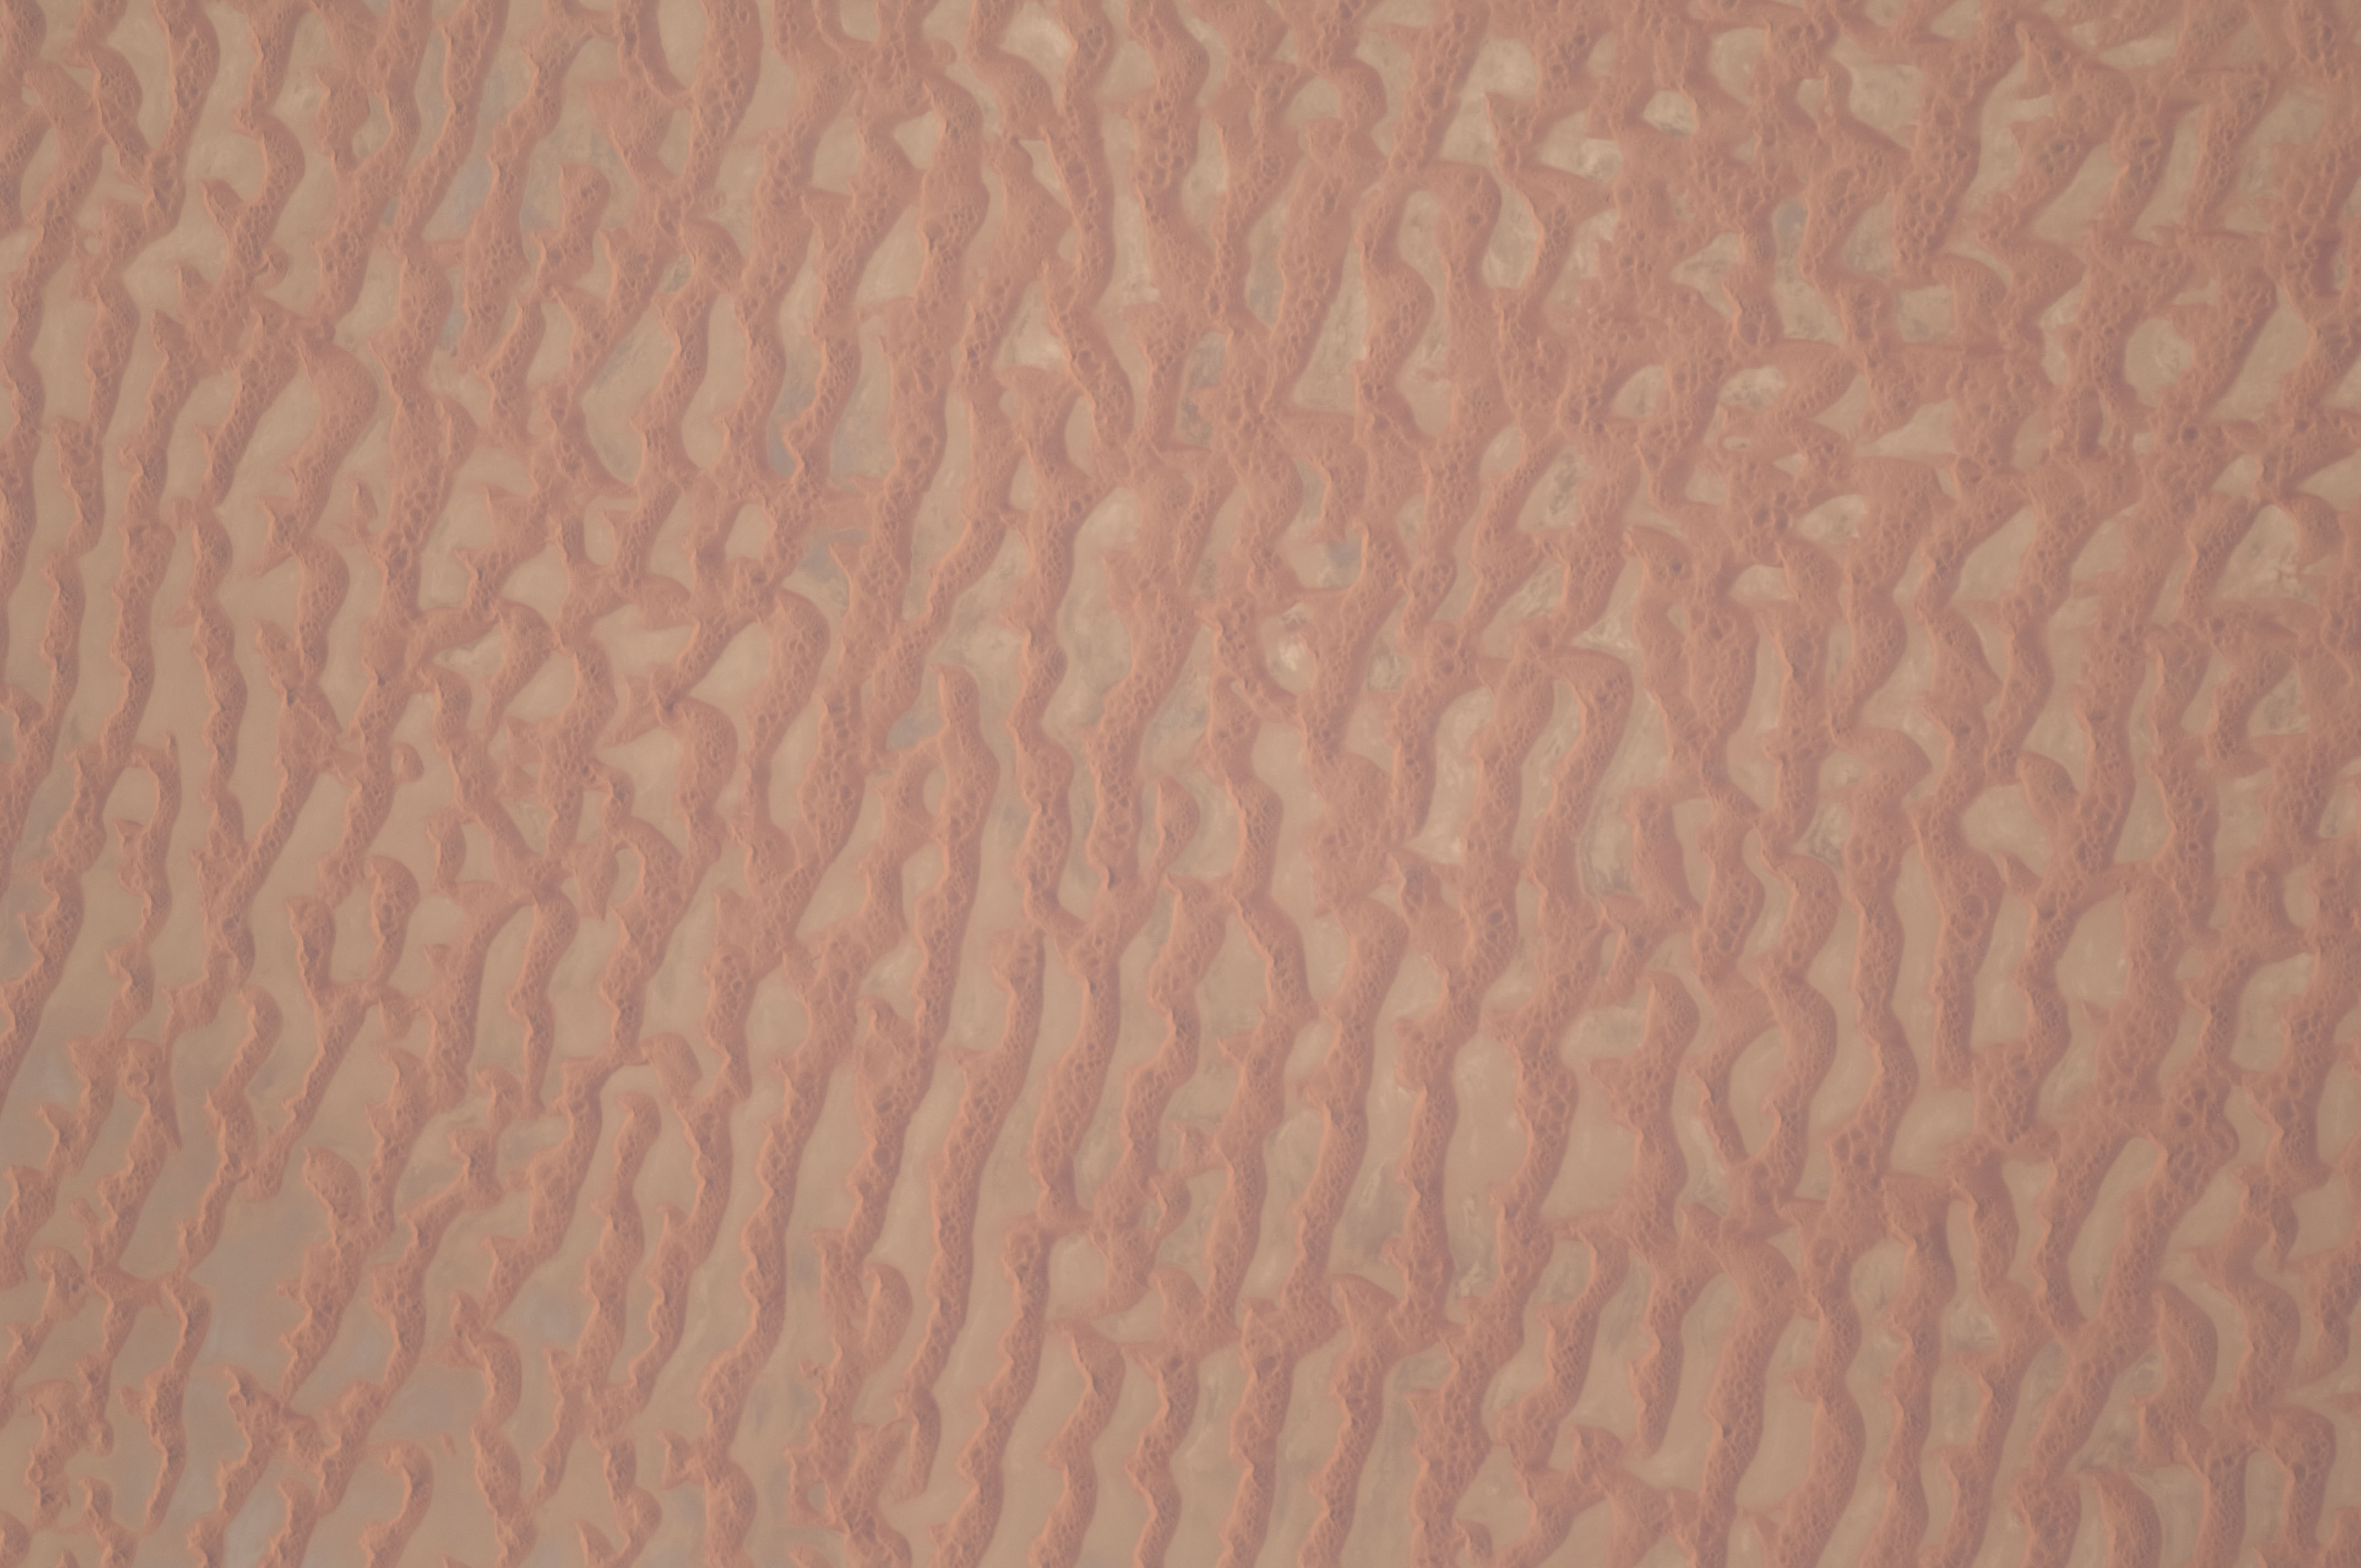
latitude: 21.3
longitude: 53.9
